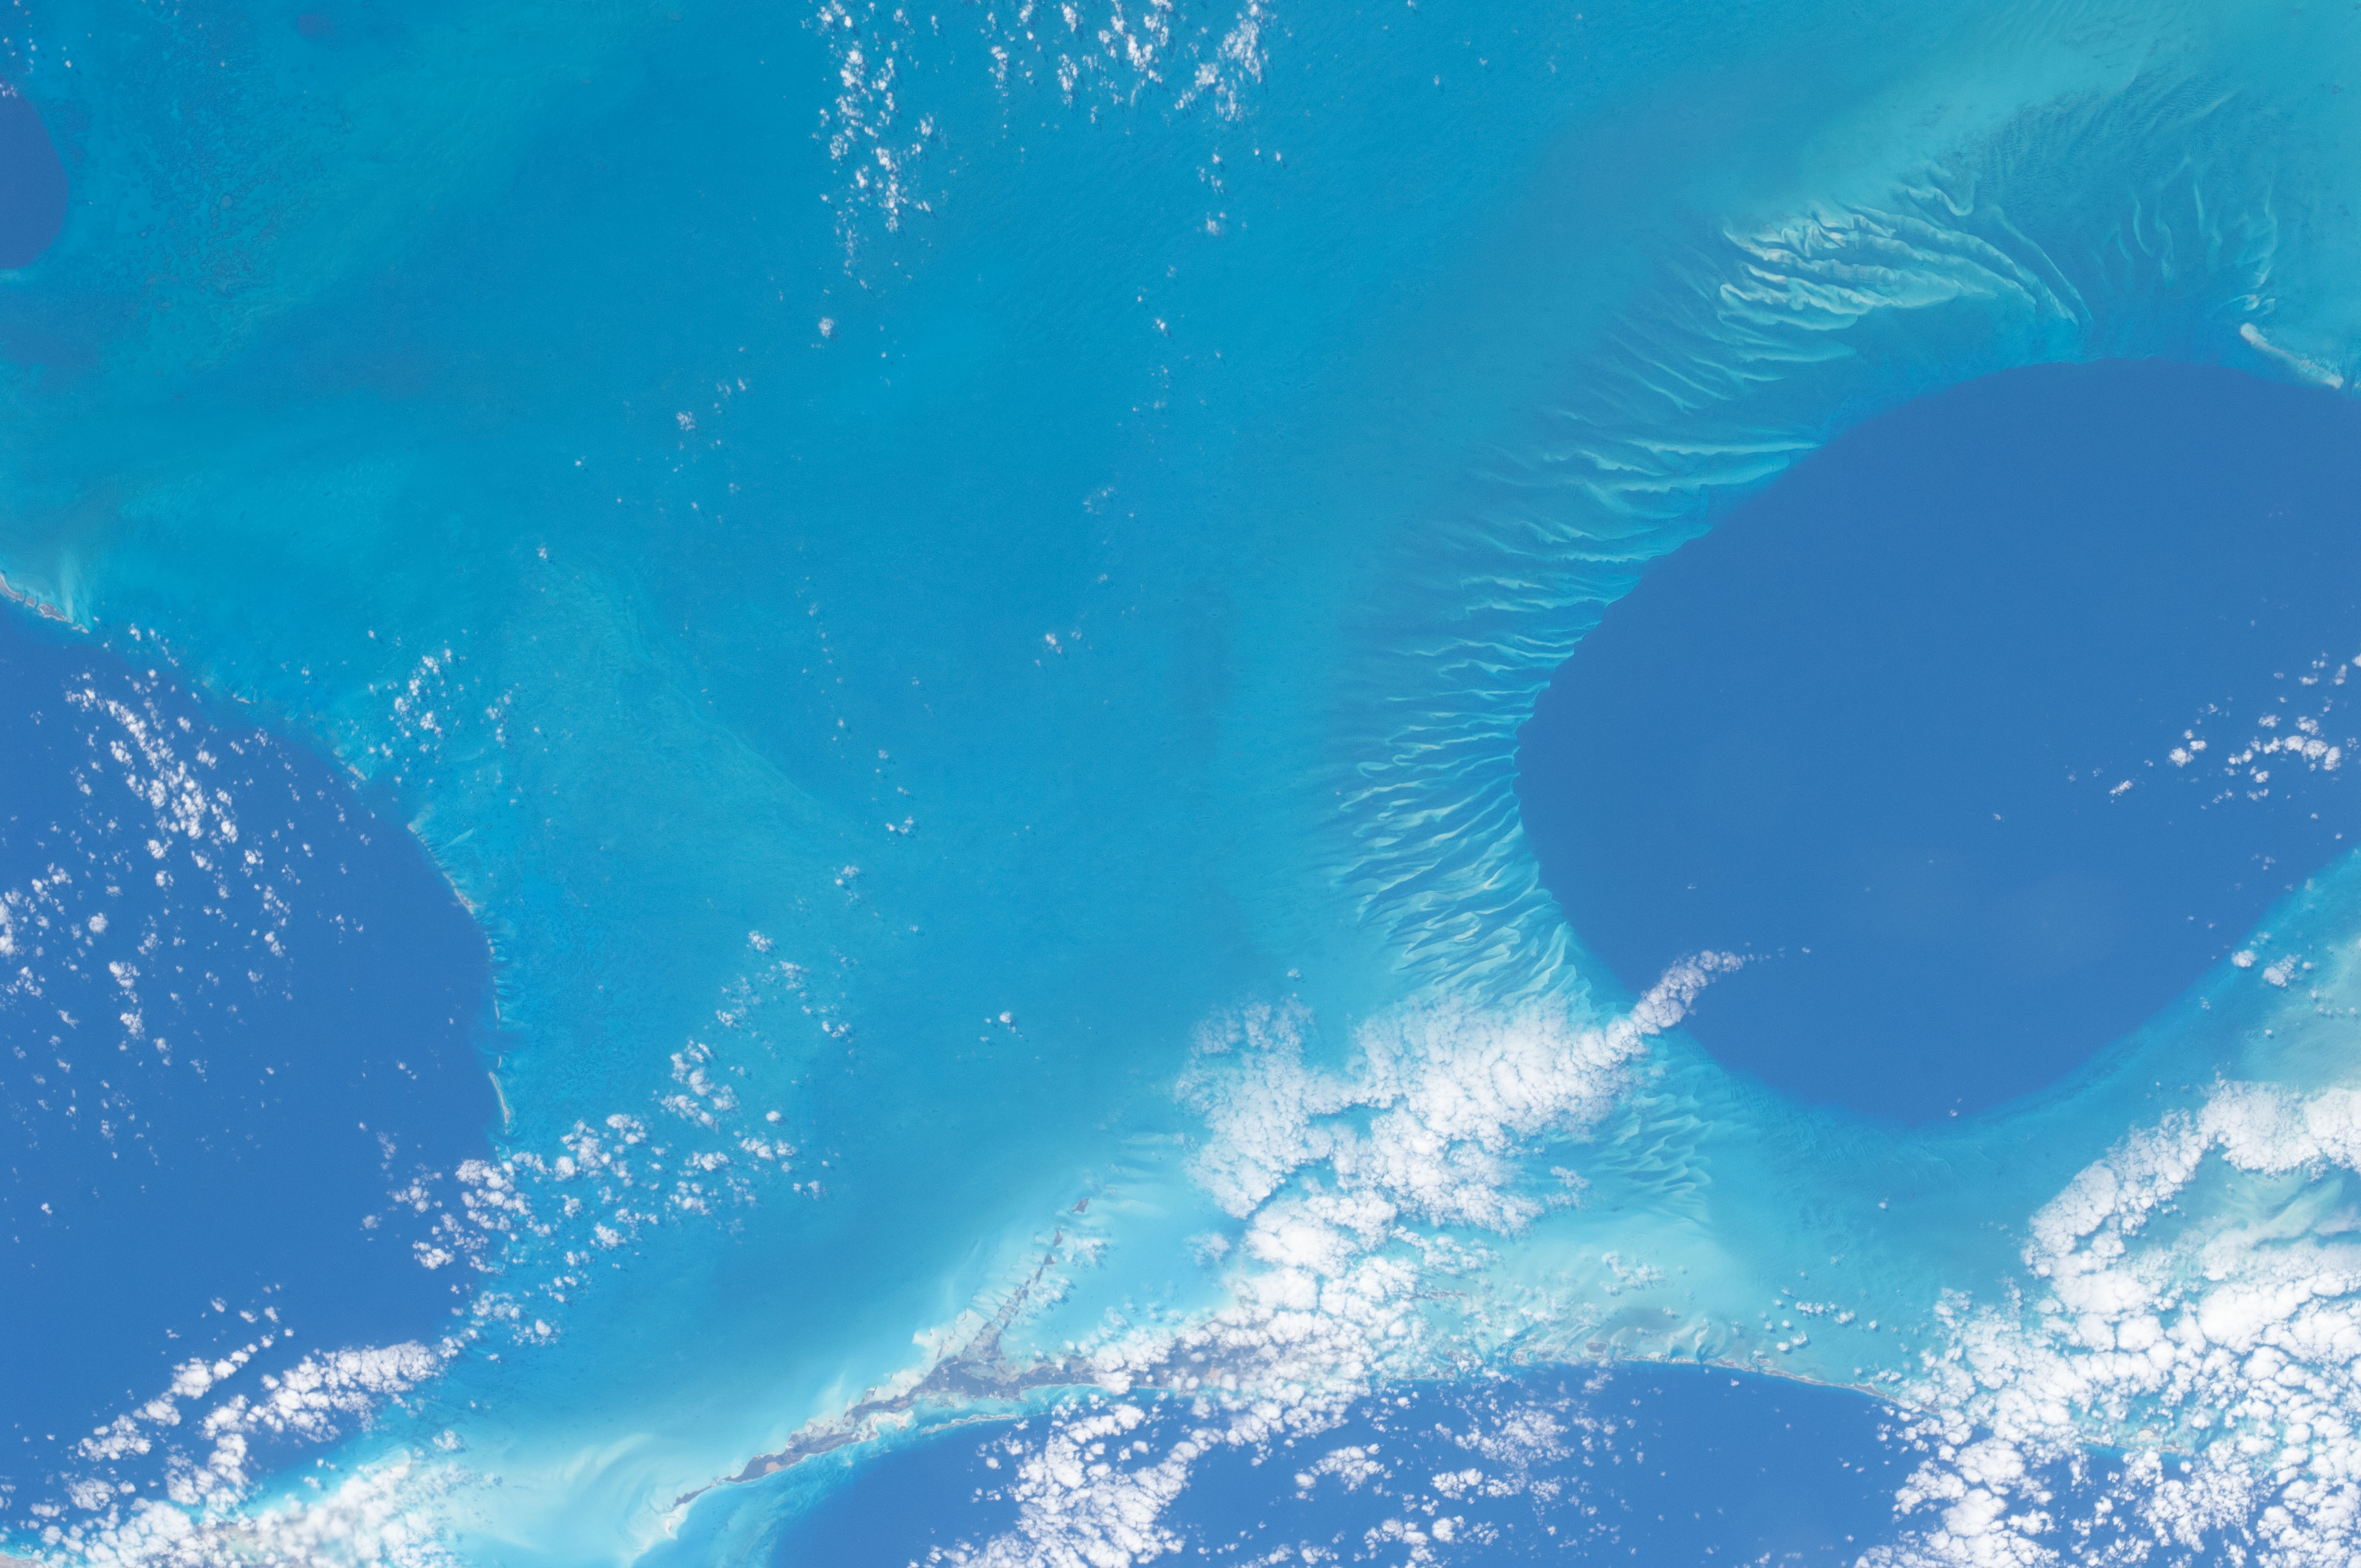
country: BAHAMAS
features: GREAT BAHAMA BANK, TONGUE OF THE OCEAN, GREAT EXUMA I.
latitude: 23.5
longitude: -76.5
